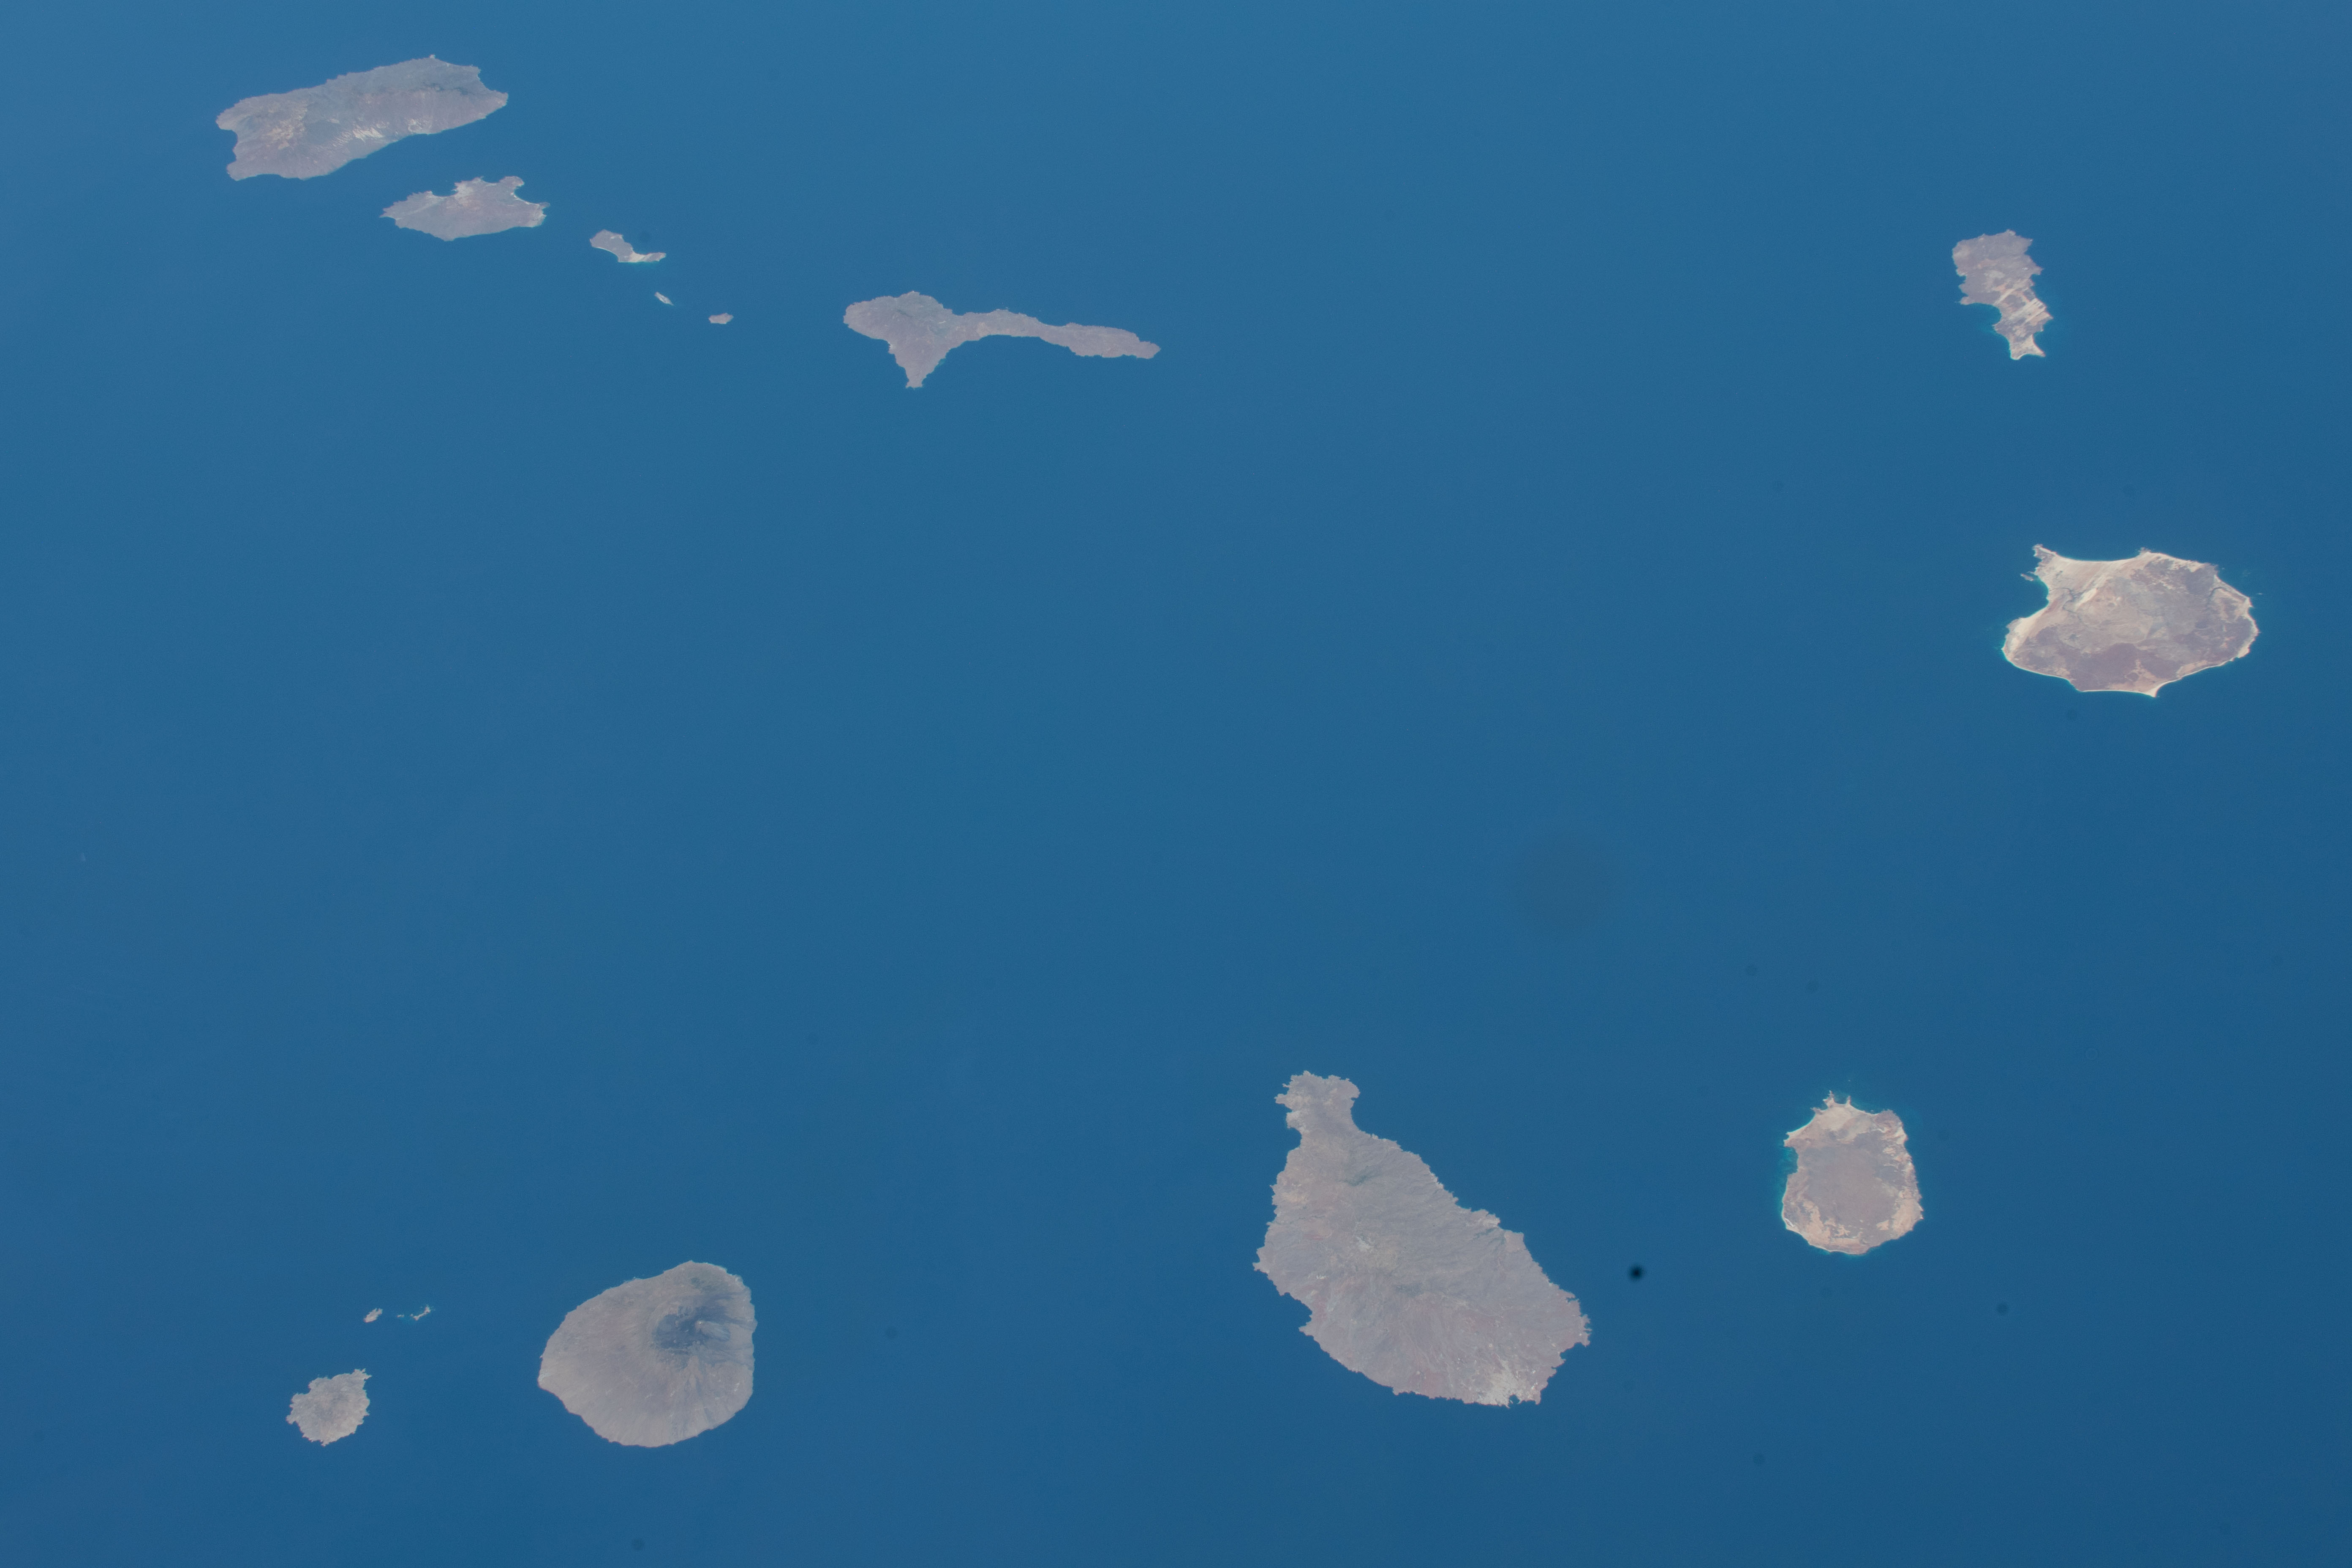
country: CAPE VERDE ISLANDS
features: CAPE VERDE ISLANDS
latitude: 16.0
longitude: -24.0
